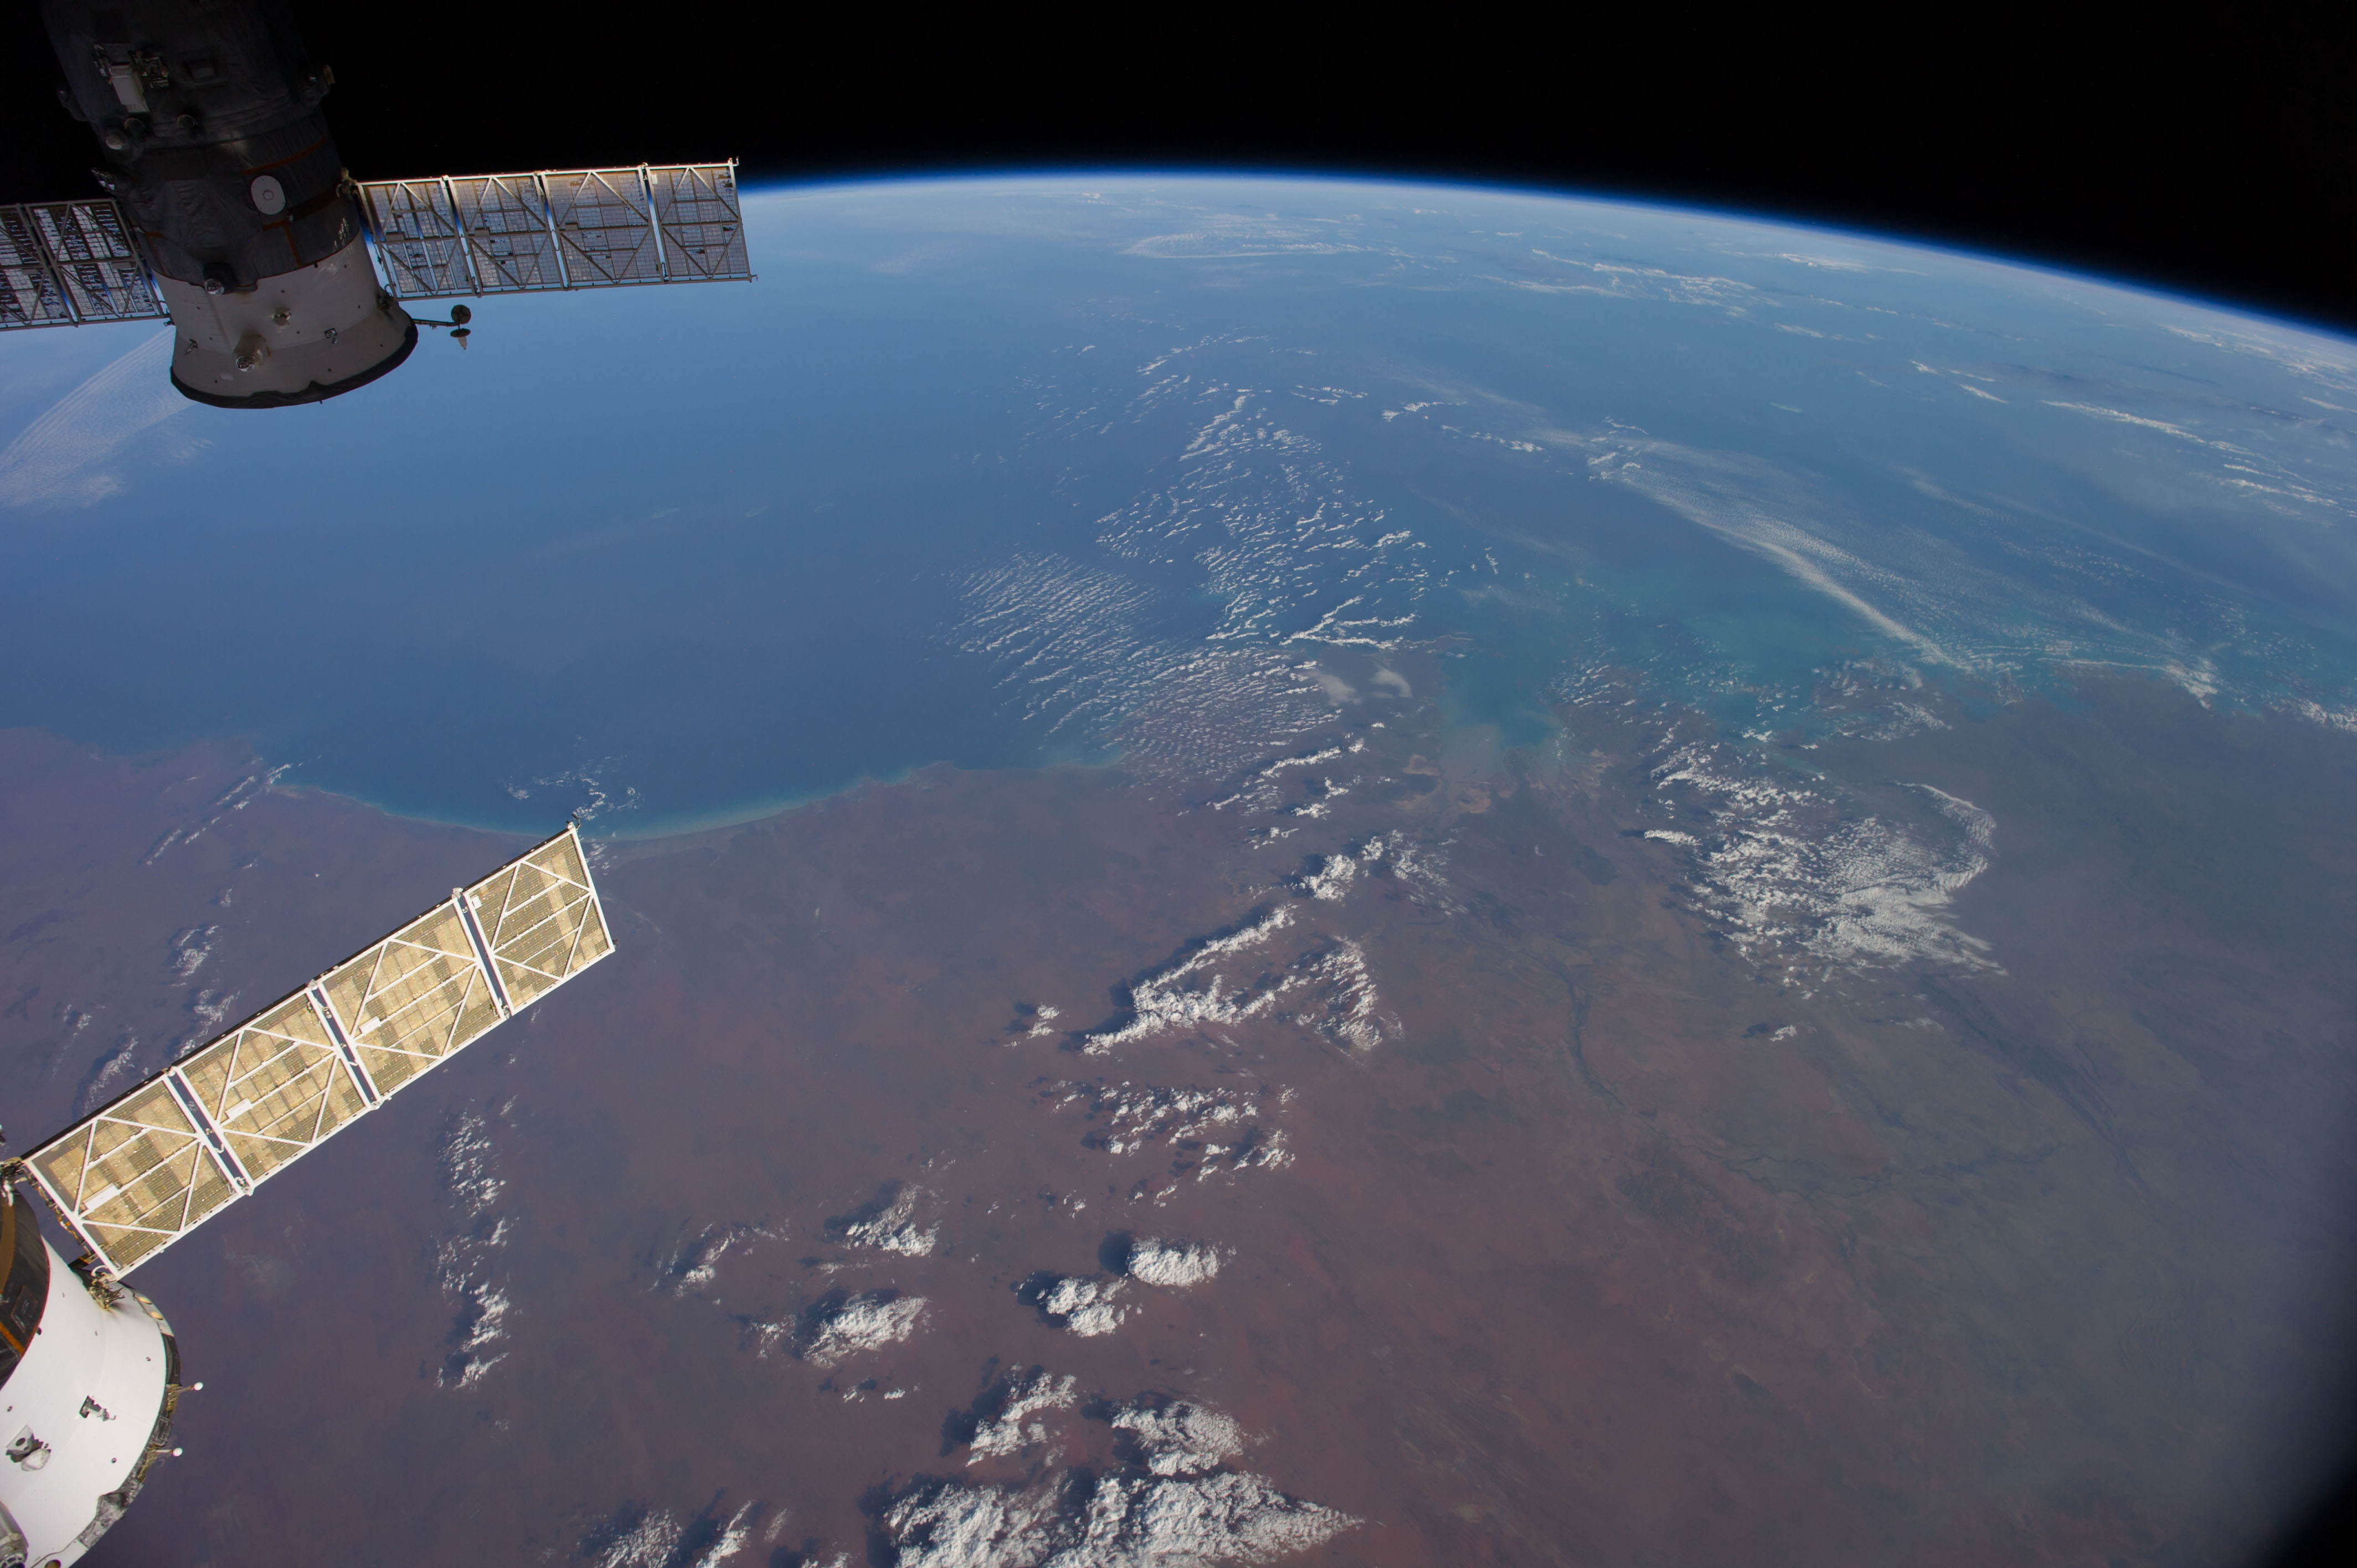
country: AUSTRALIA-WA
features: INDIAN O., KING SOUND, FITZROY R., ATMOSPHERIC LIMB
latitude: -18.0
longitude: 122.5
